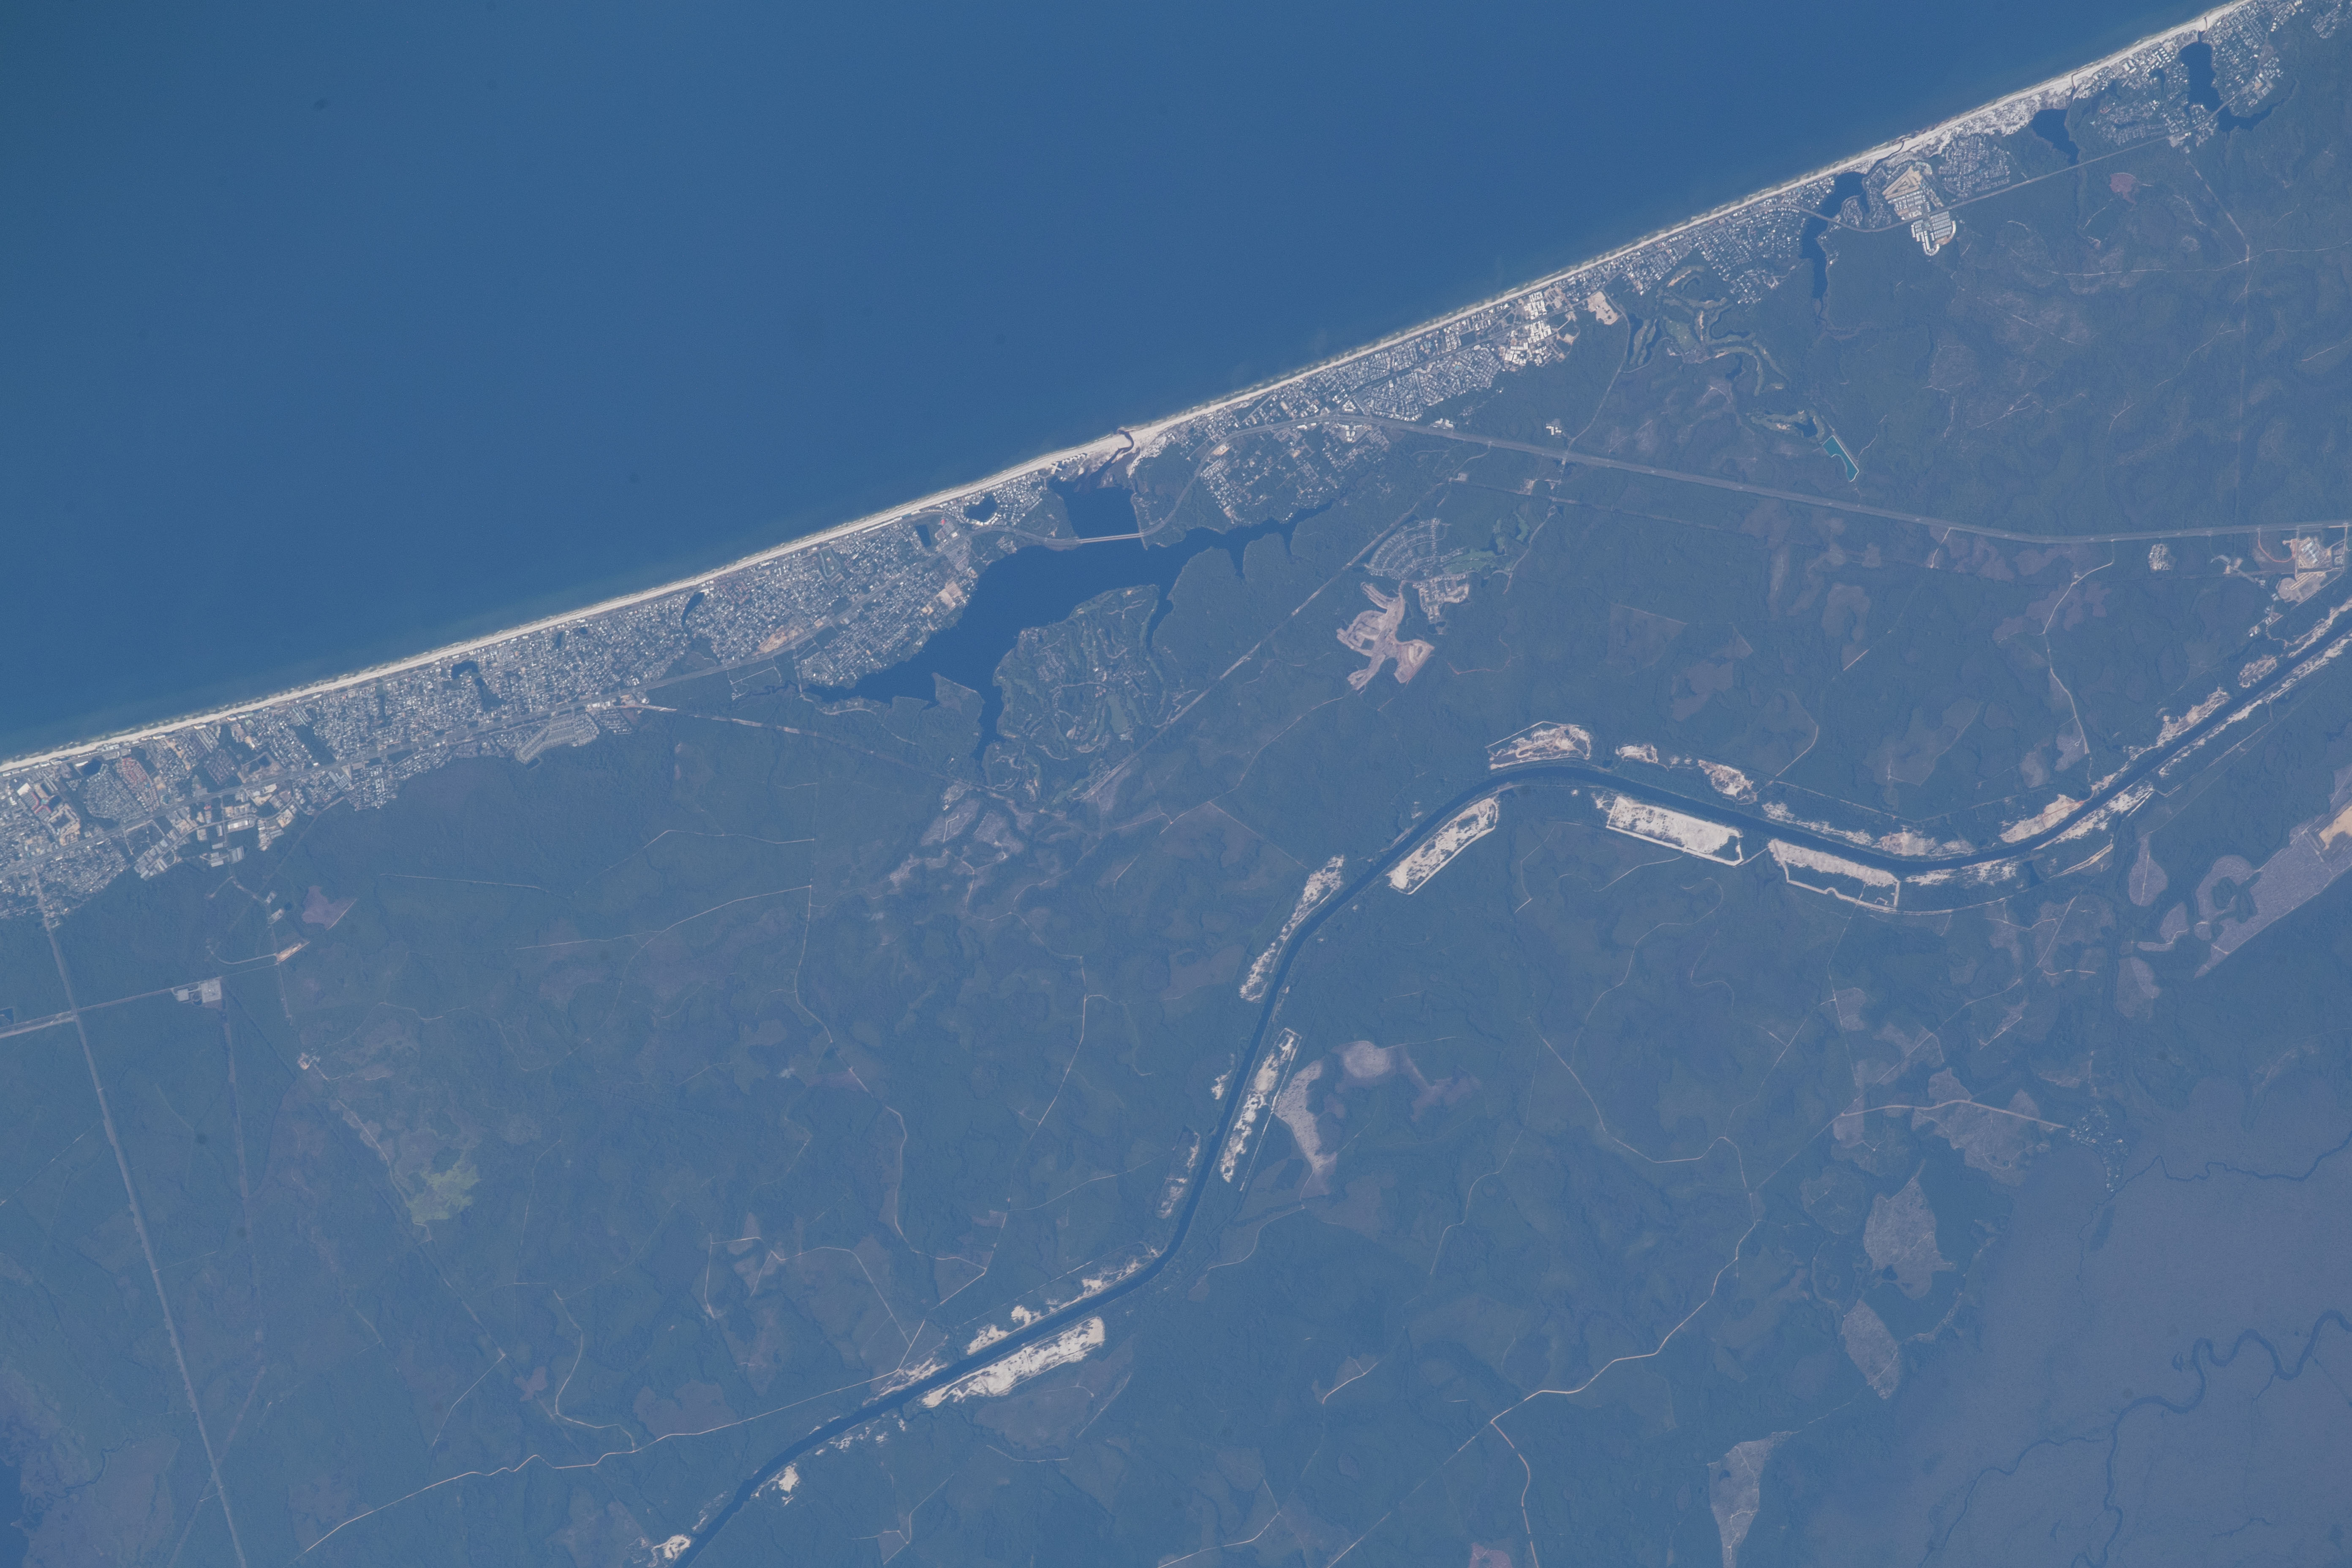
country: USA-FLORIDA
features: FLORIDA, G. OF MEXICO, PANAMA CY. BEACH, LAGUNA BEACH, POWELL L.
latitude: 30.3
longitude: -86.0
